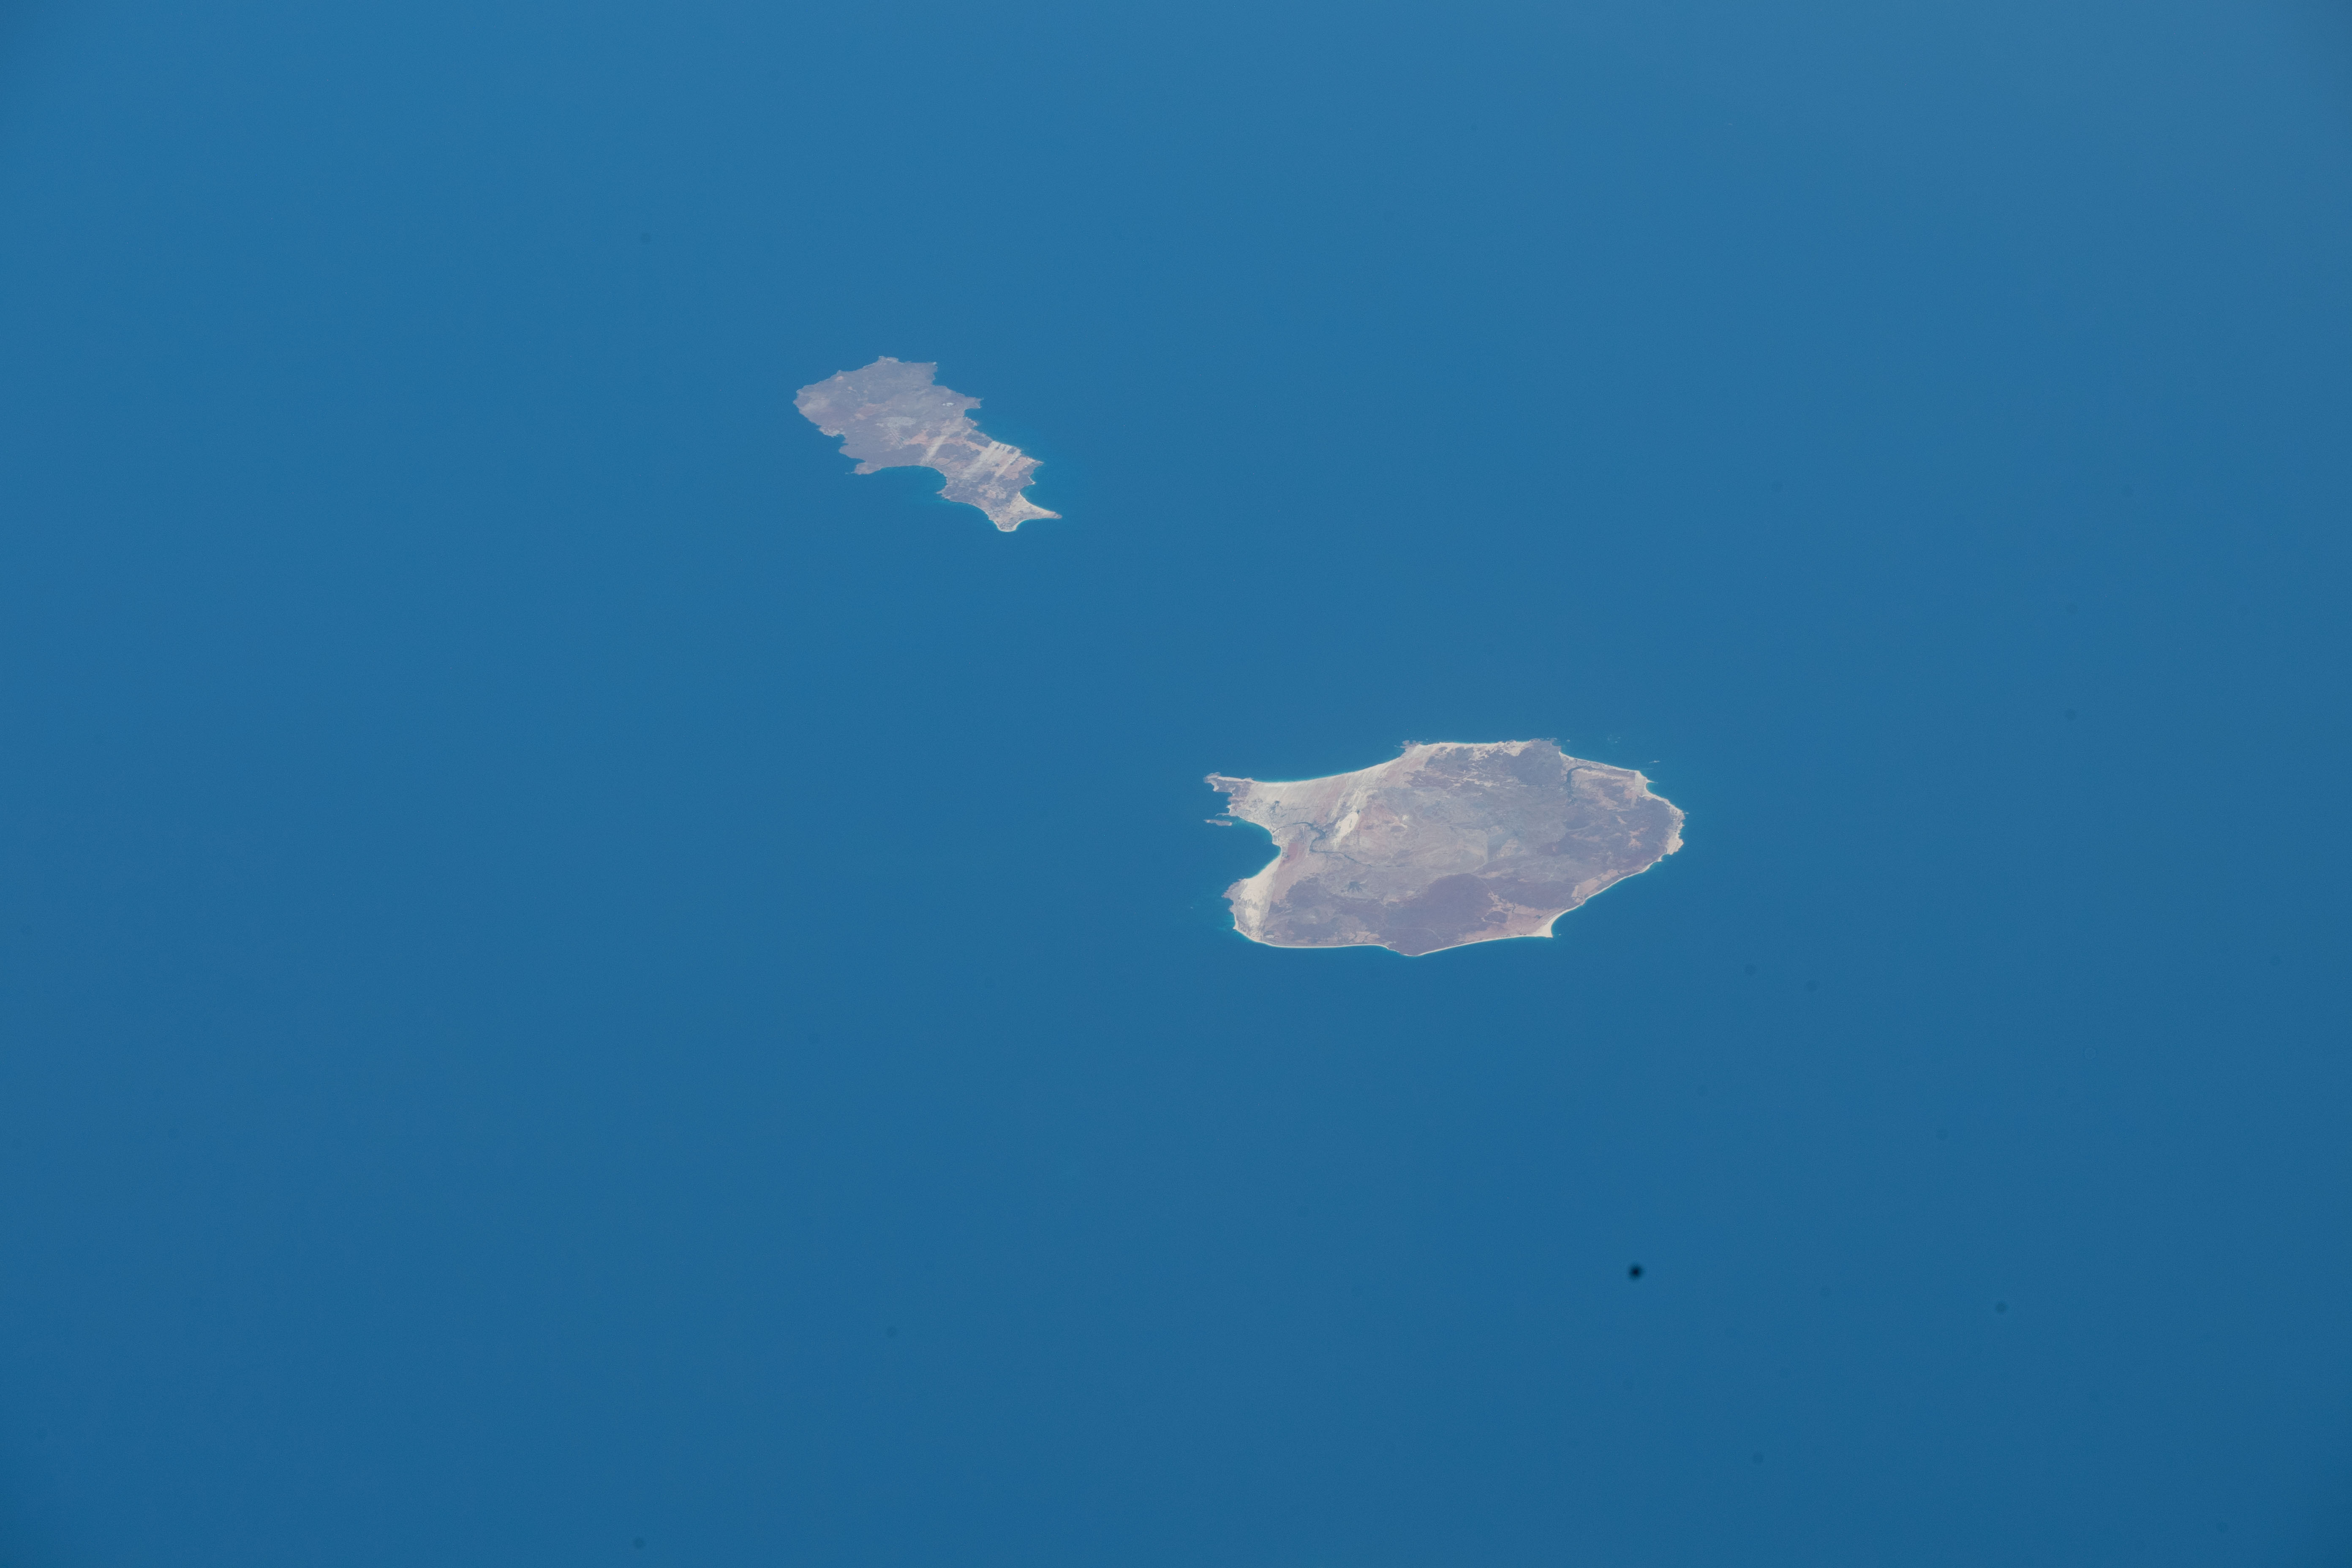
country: CAPE VERDE ISLANDS
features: MONTE PENOSO, MAIO AIRPORT, CAPE VERDE SEAMOUNT
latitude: 16.2
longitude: -22.9
